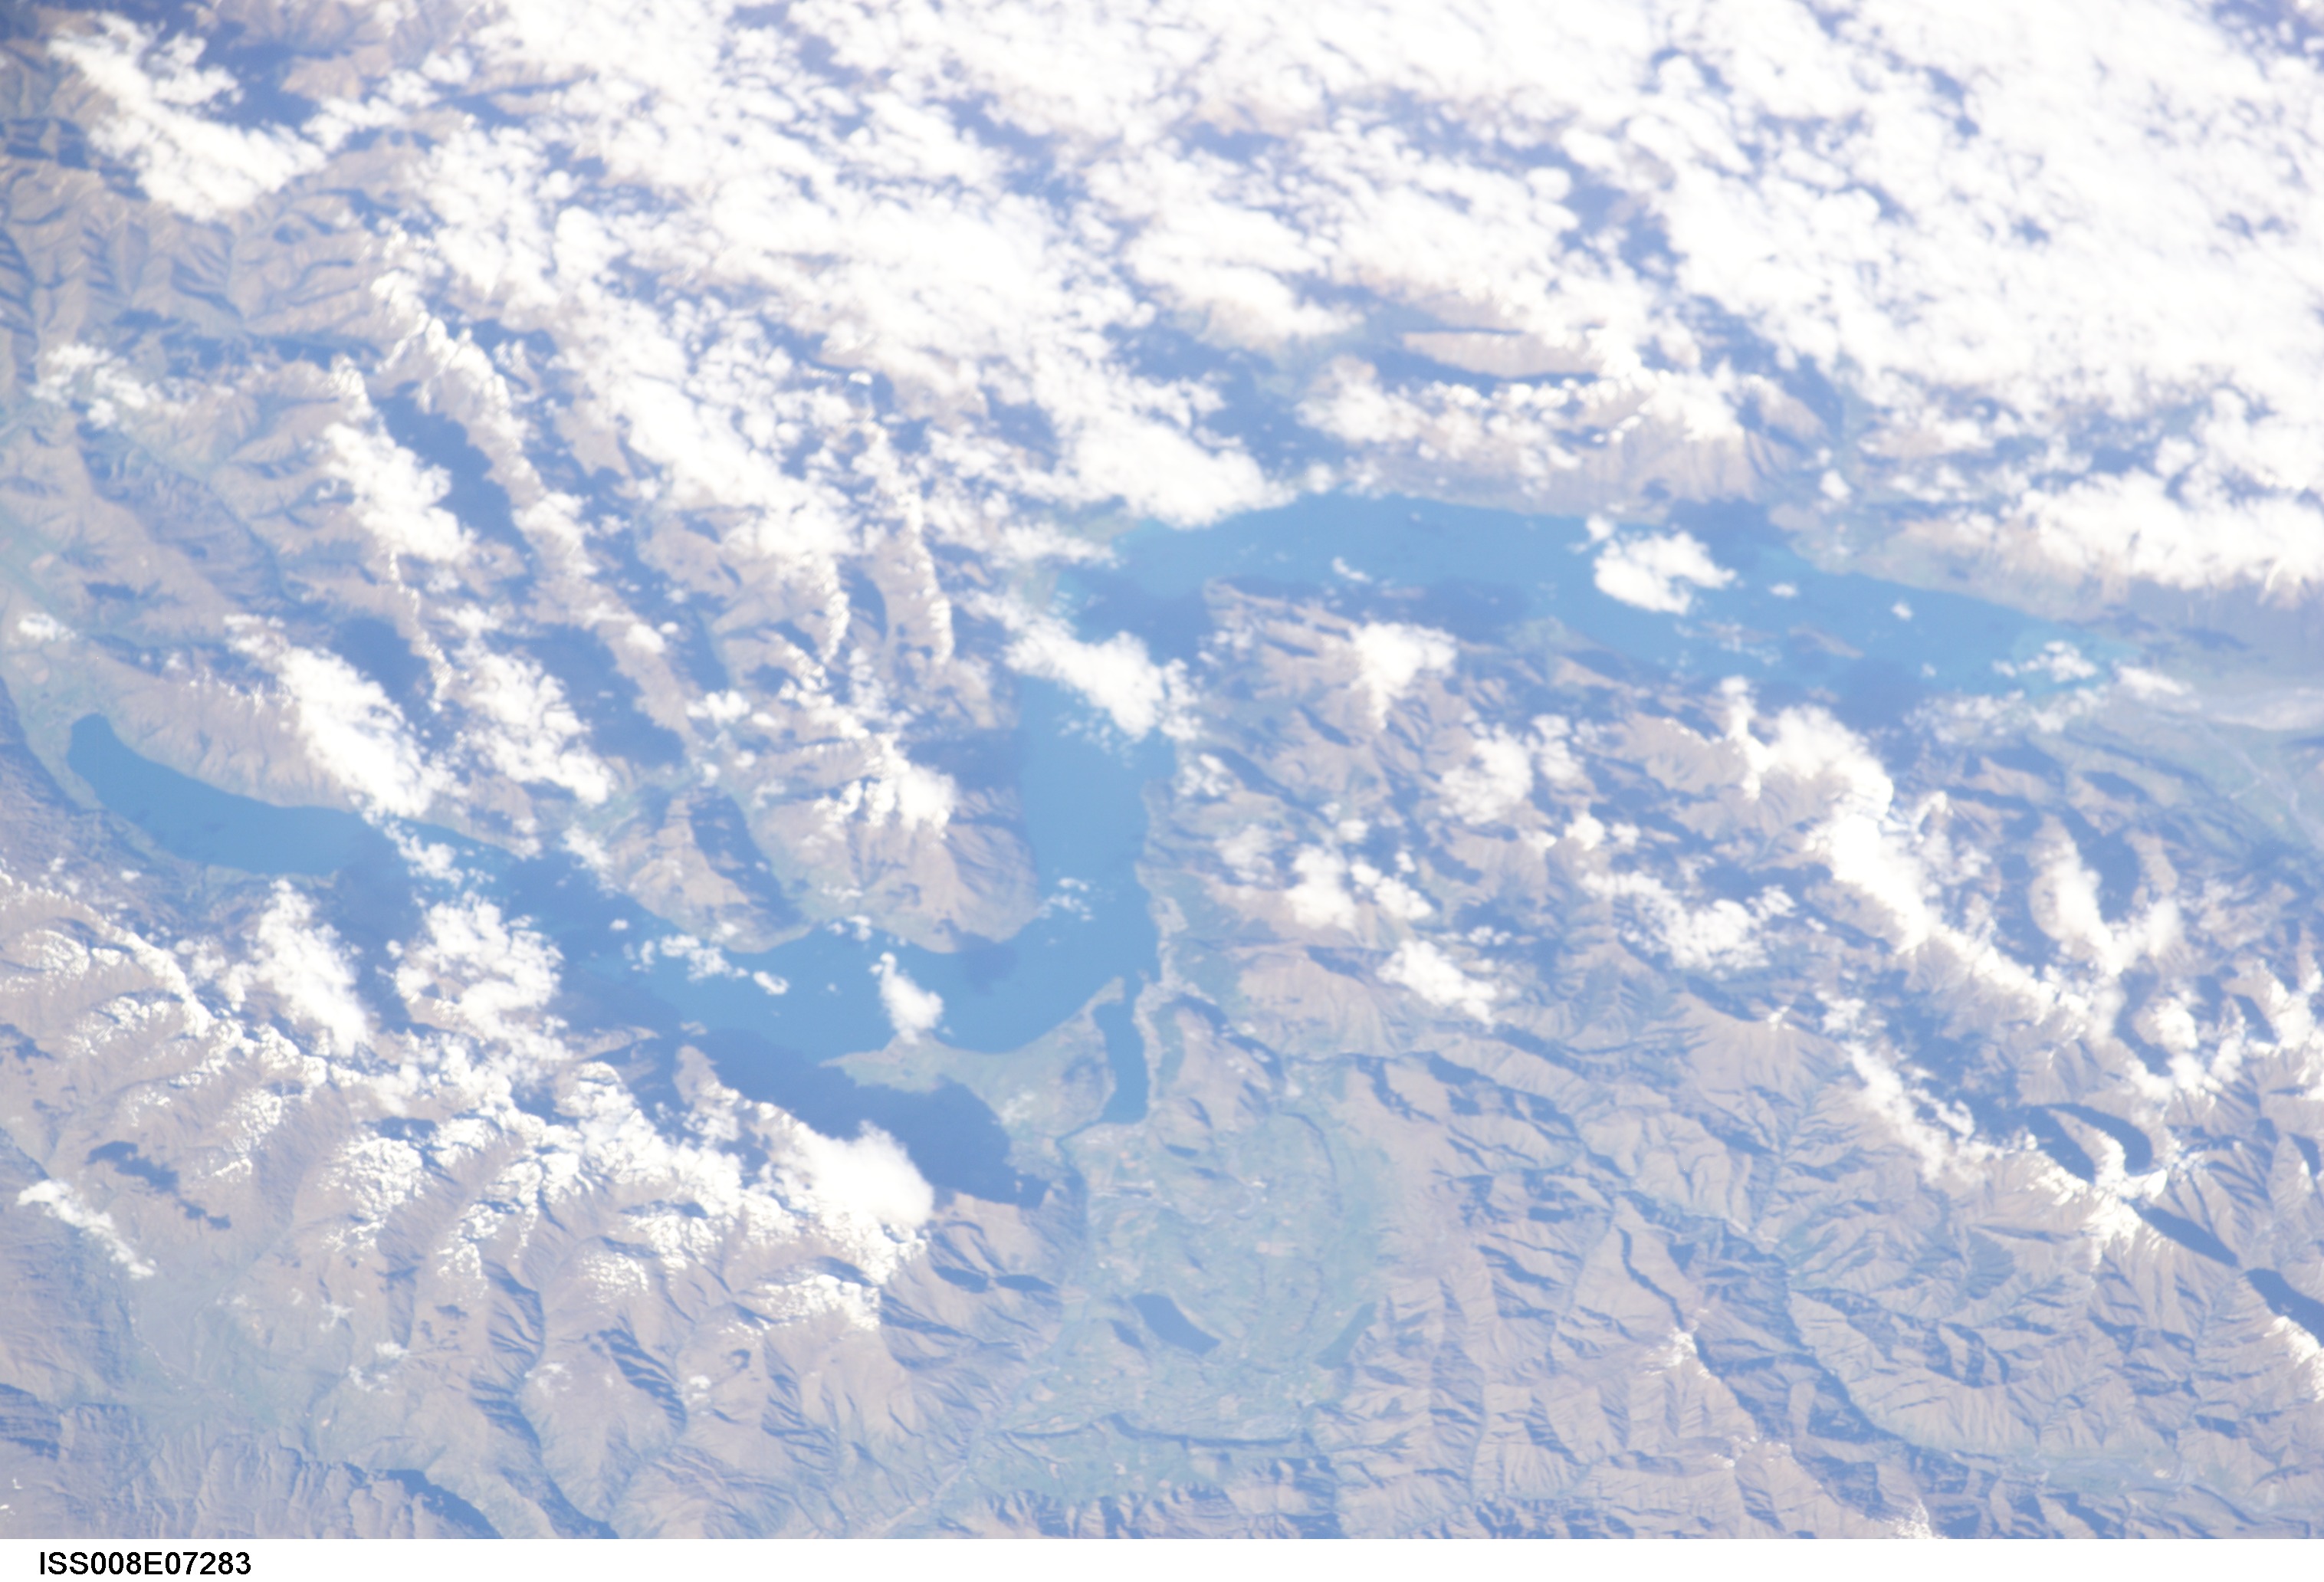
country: NEW ZEALAND-SI
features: LAKE WAKATIPU
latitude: -45.0
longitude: 168.5
